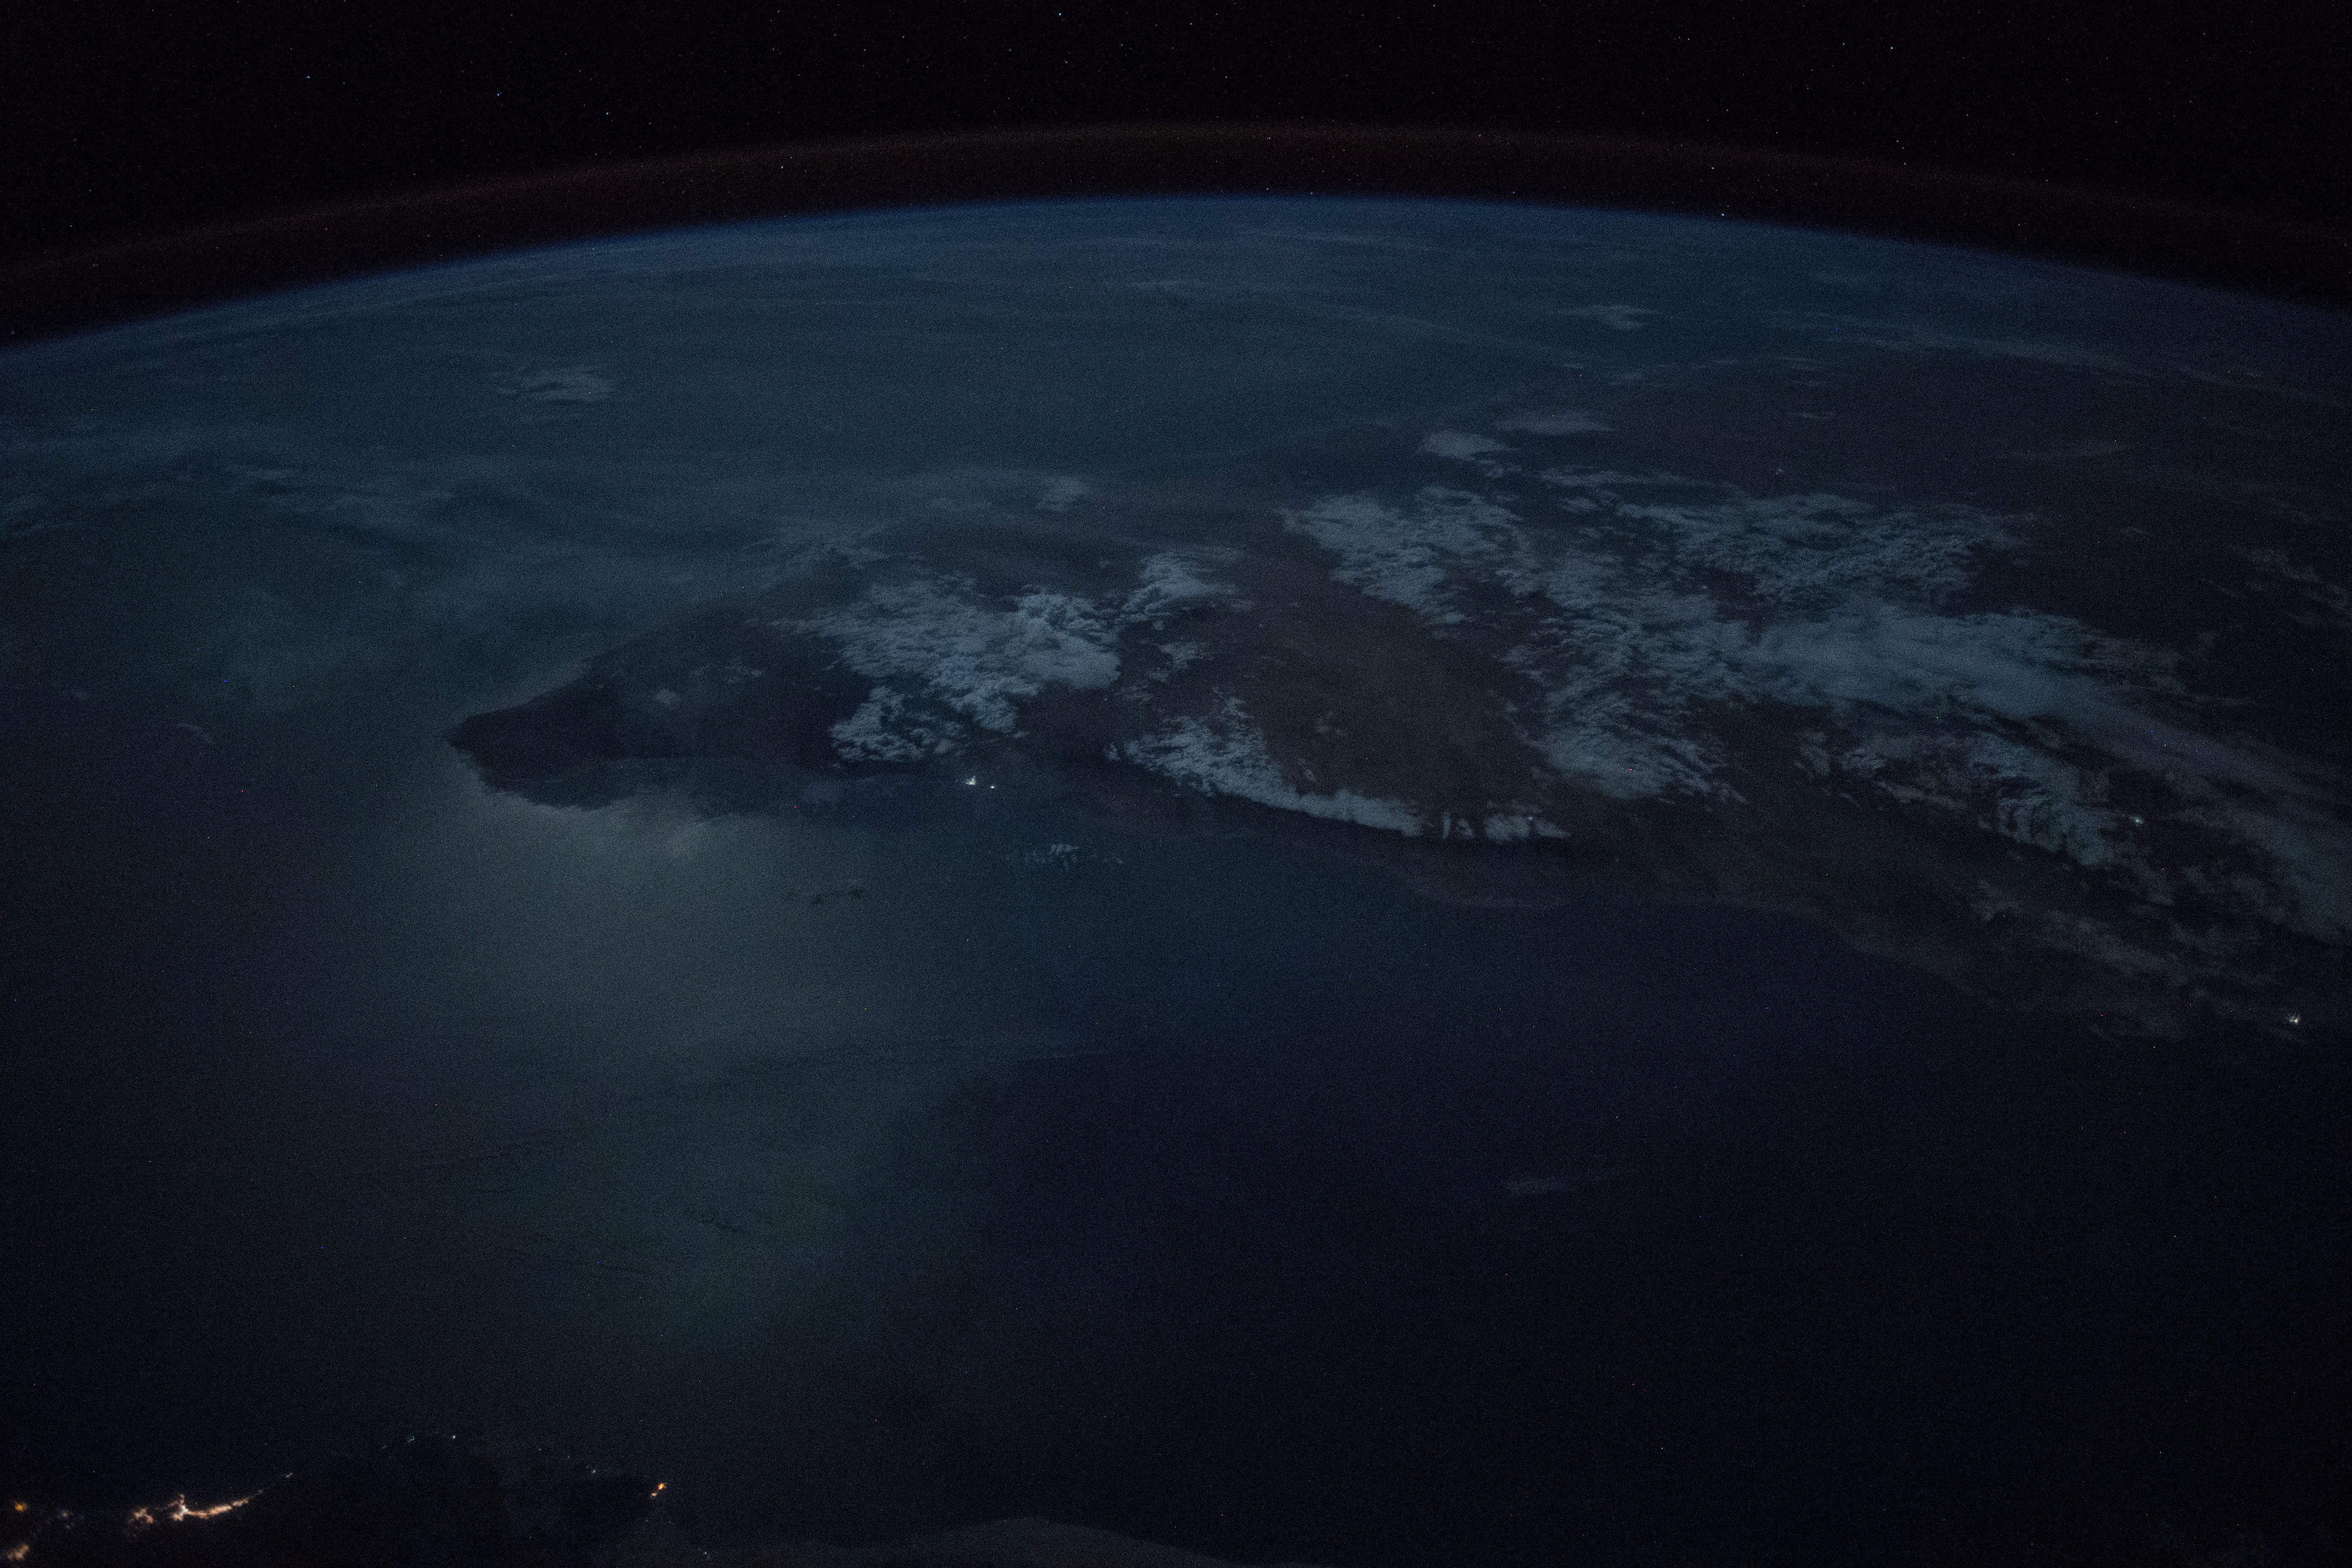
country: SOMALIA
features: OGO MOUNTAINS, COAST, GULF OF ADEN, NIGHT, EARTH LIMB
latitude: 11.0
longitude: 48.5
